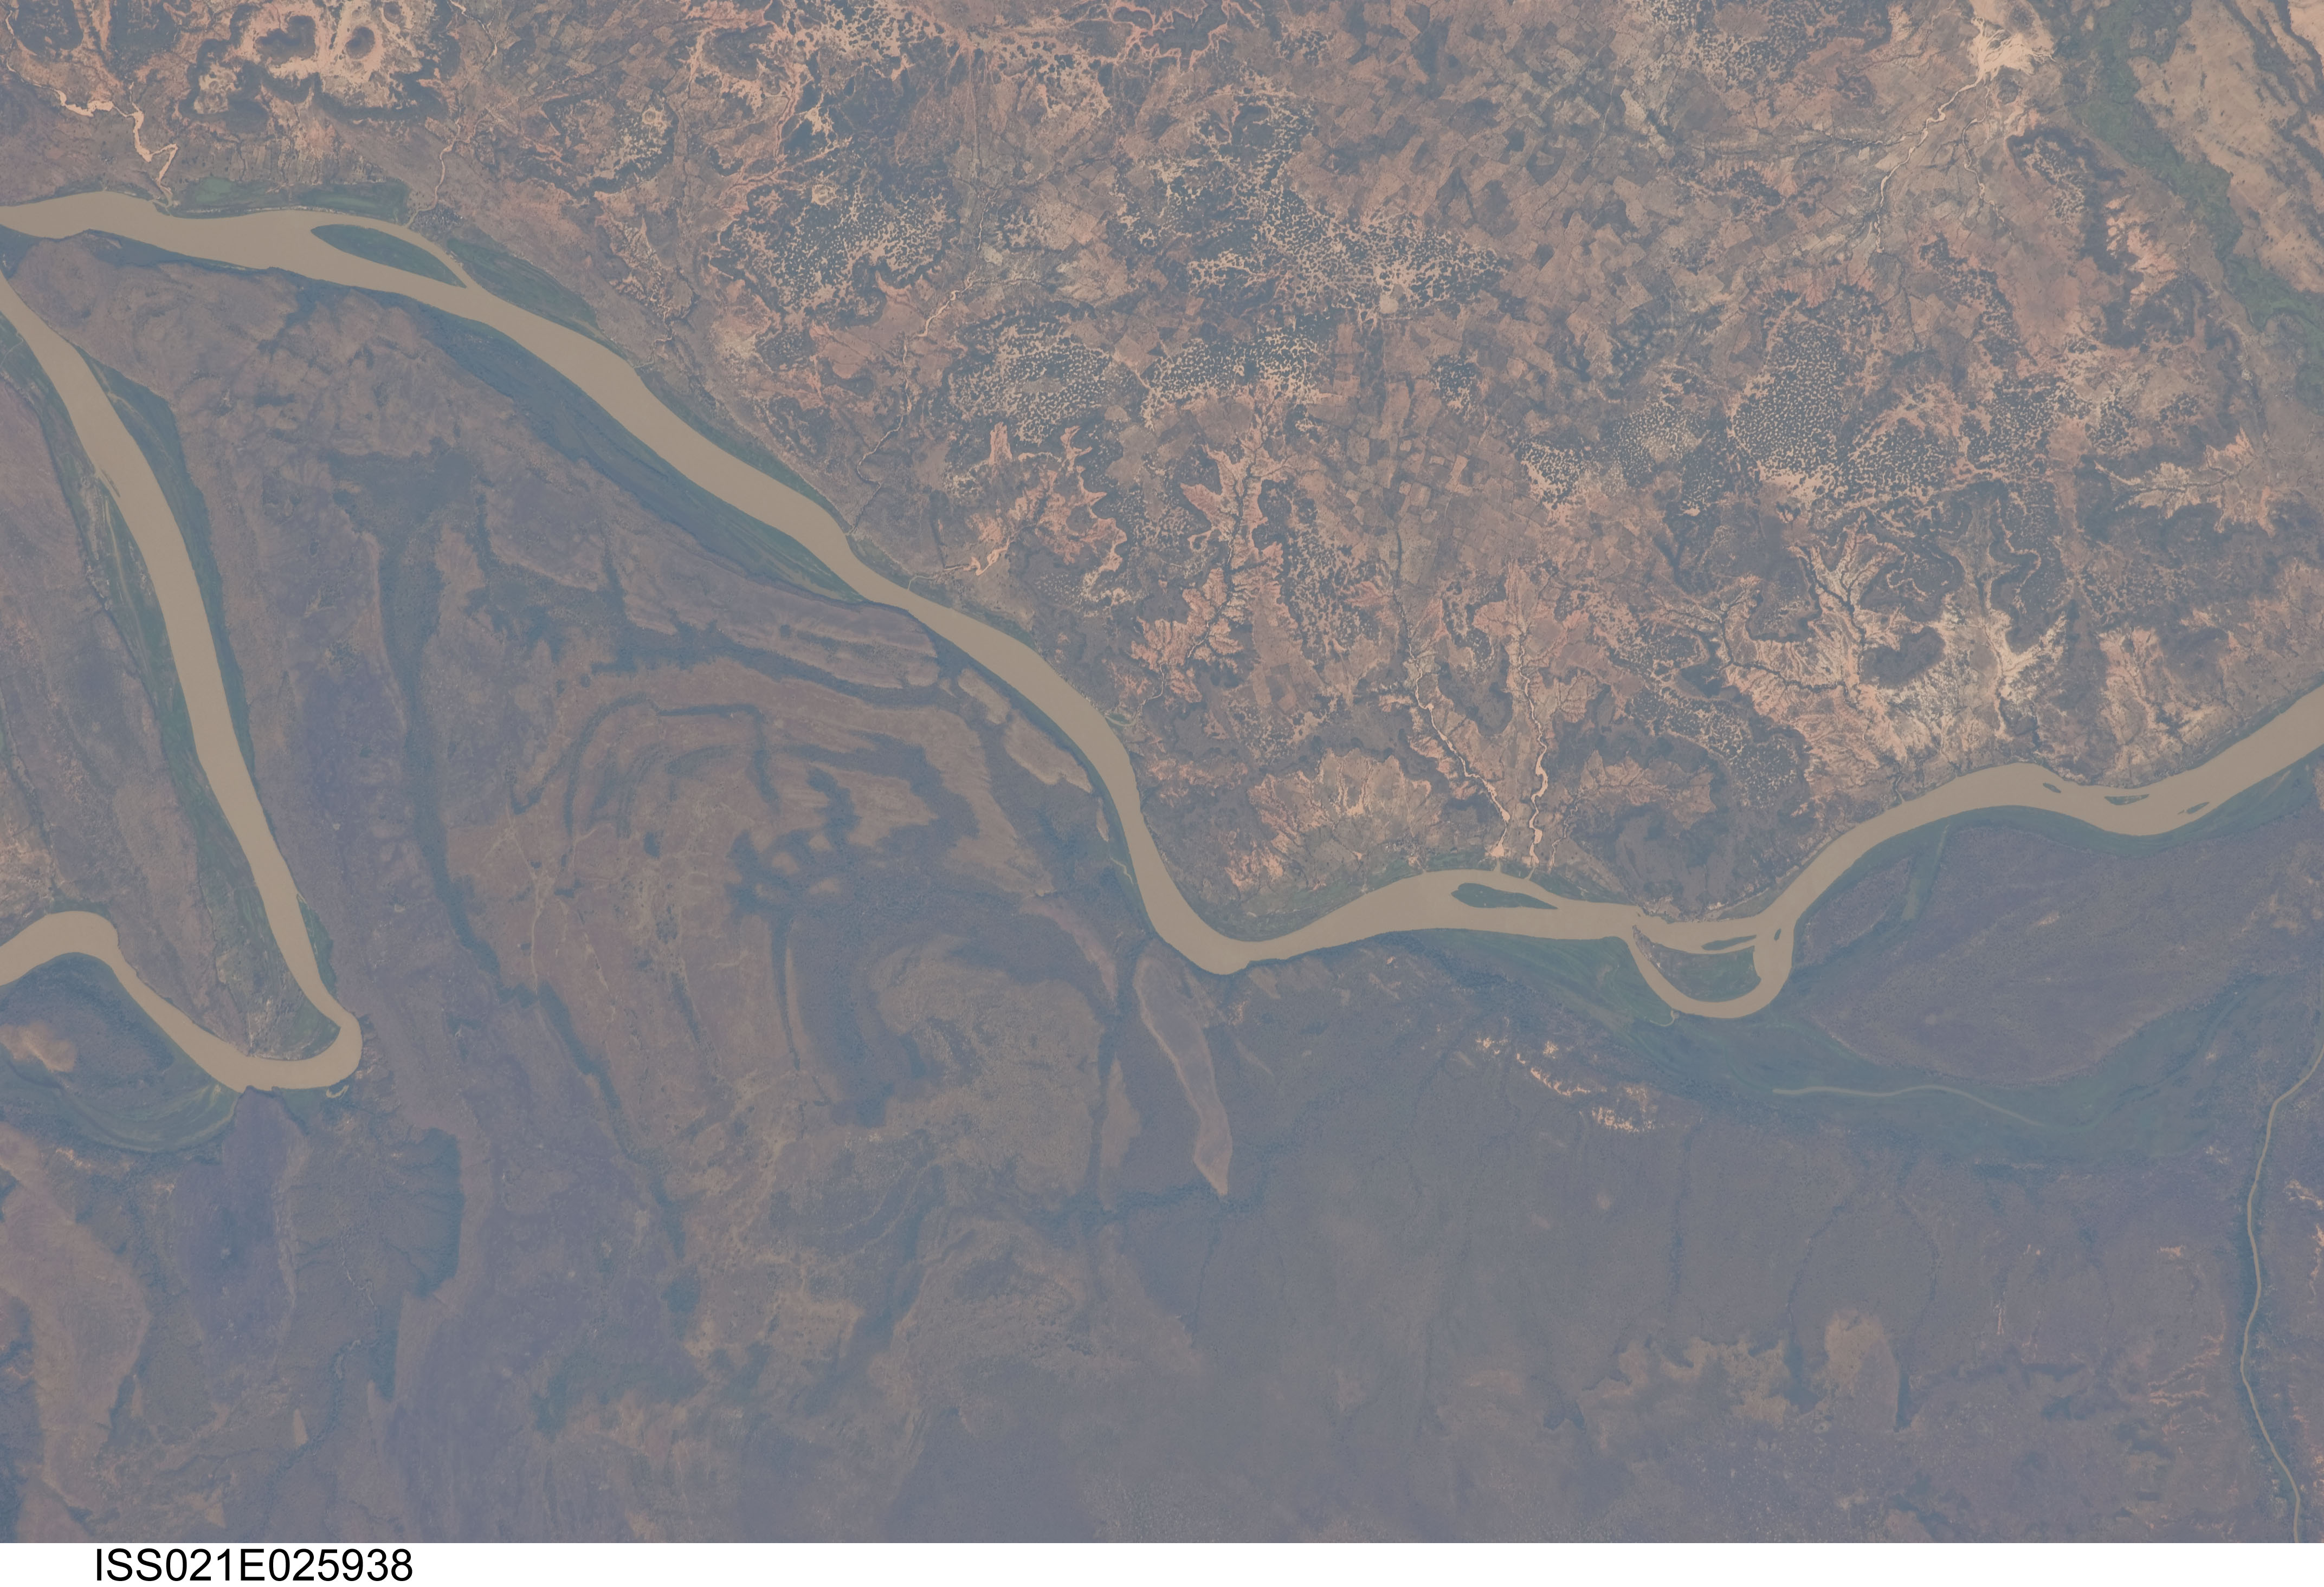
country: NIGER
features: NIGER RIVER, LOWLAND PLAINS
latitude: 12.5
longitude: 2.8
